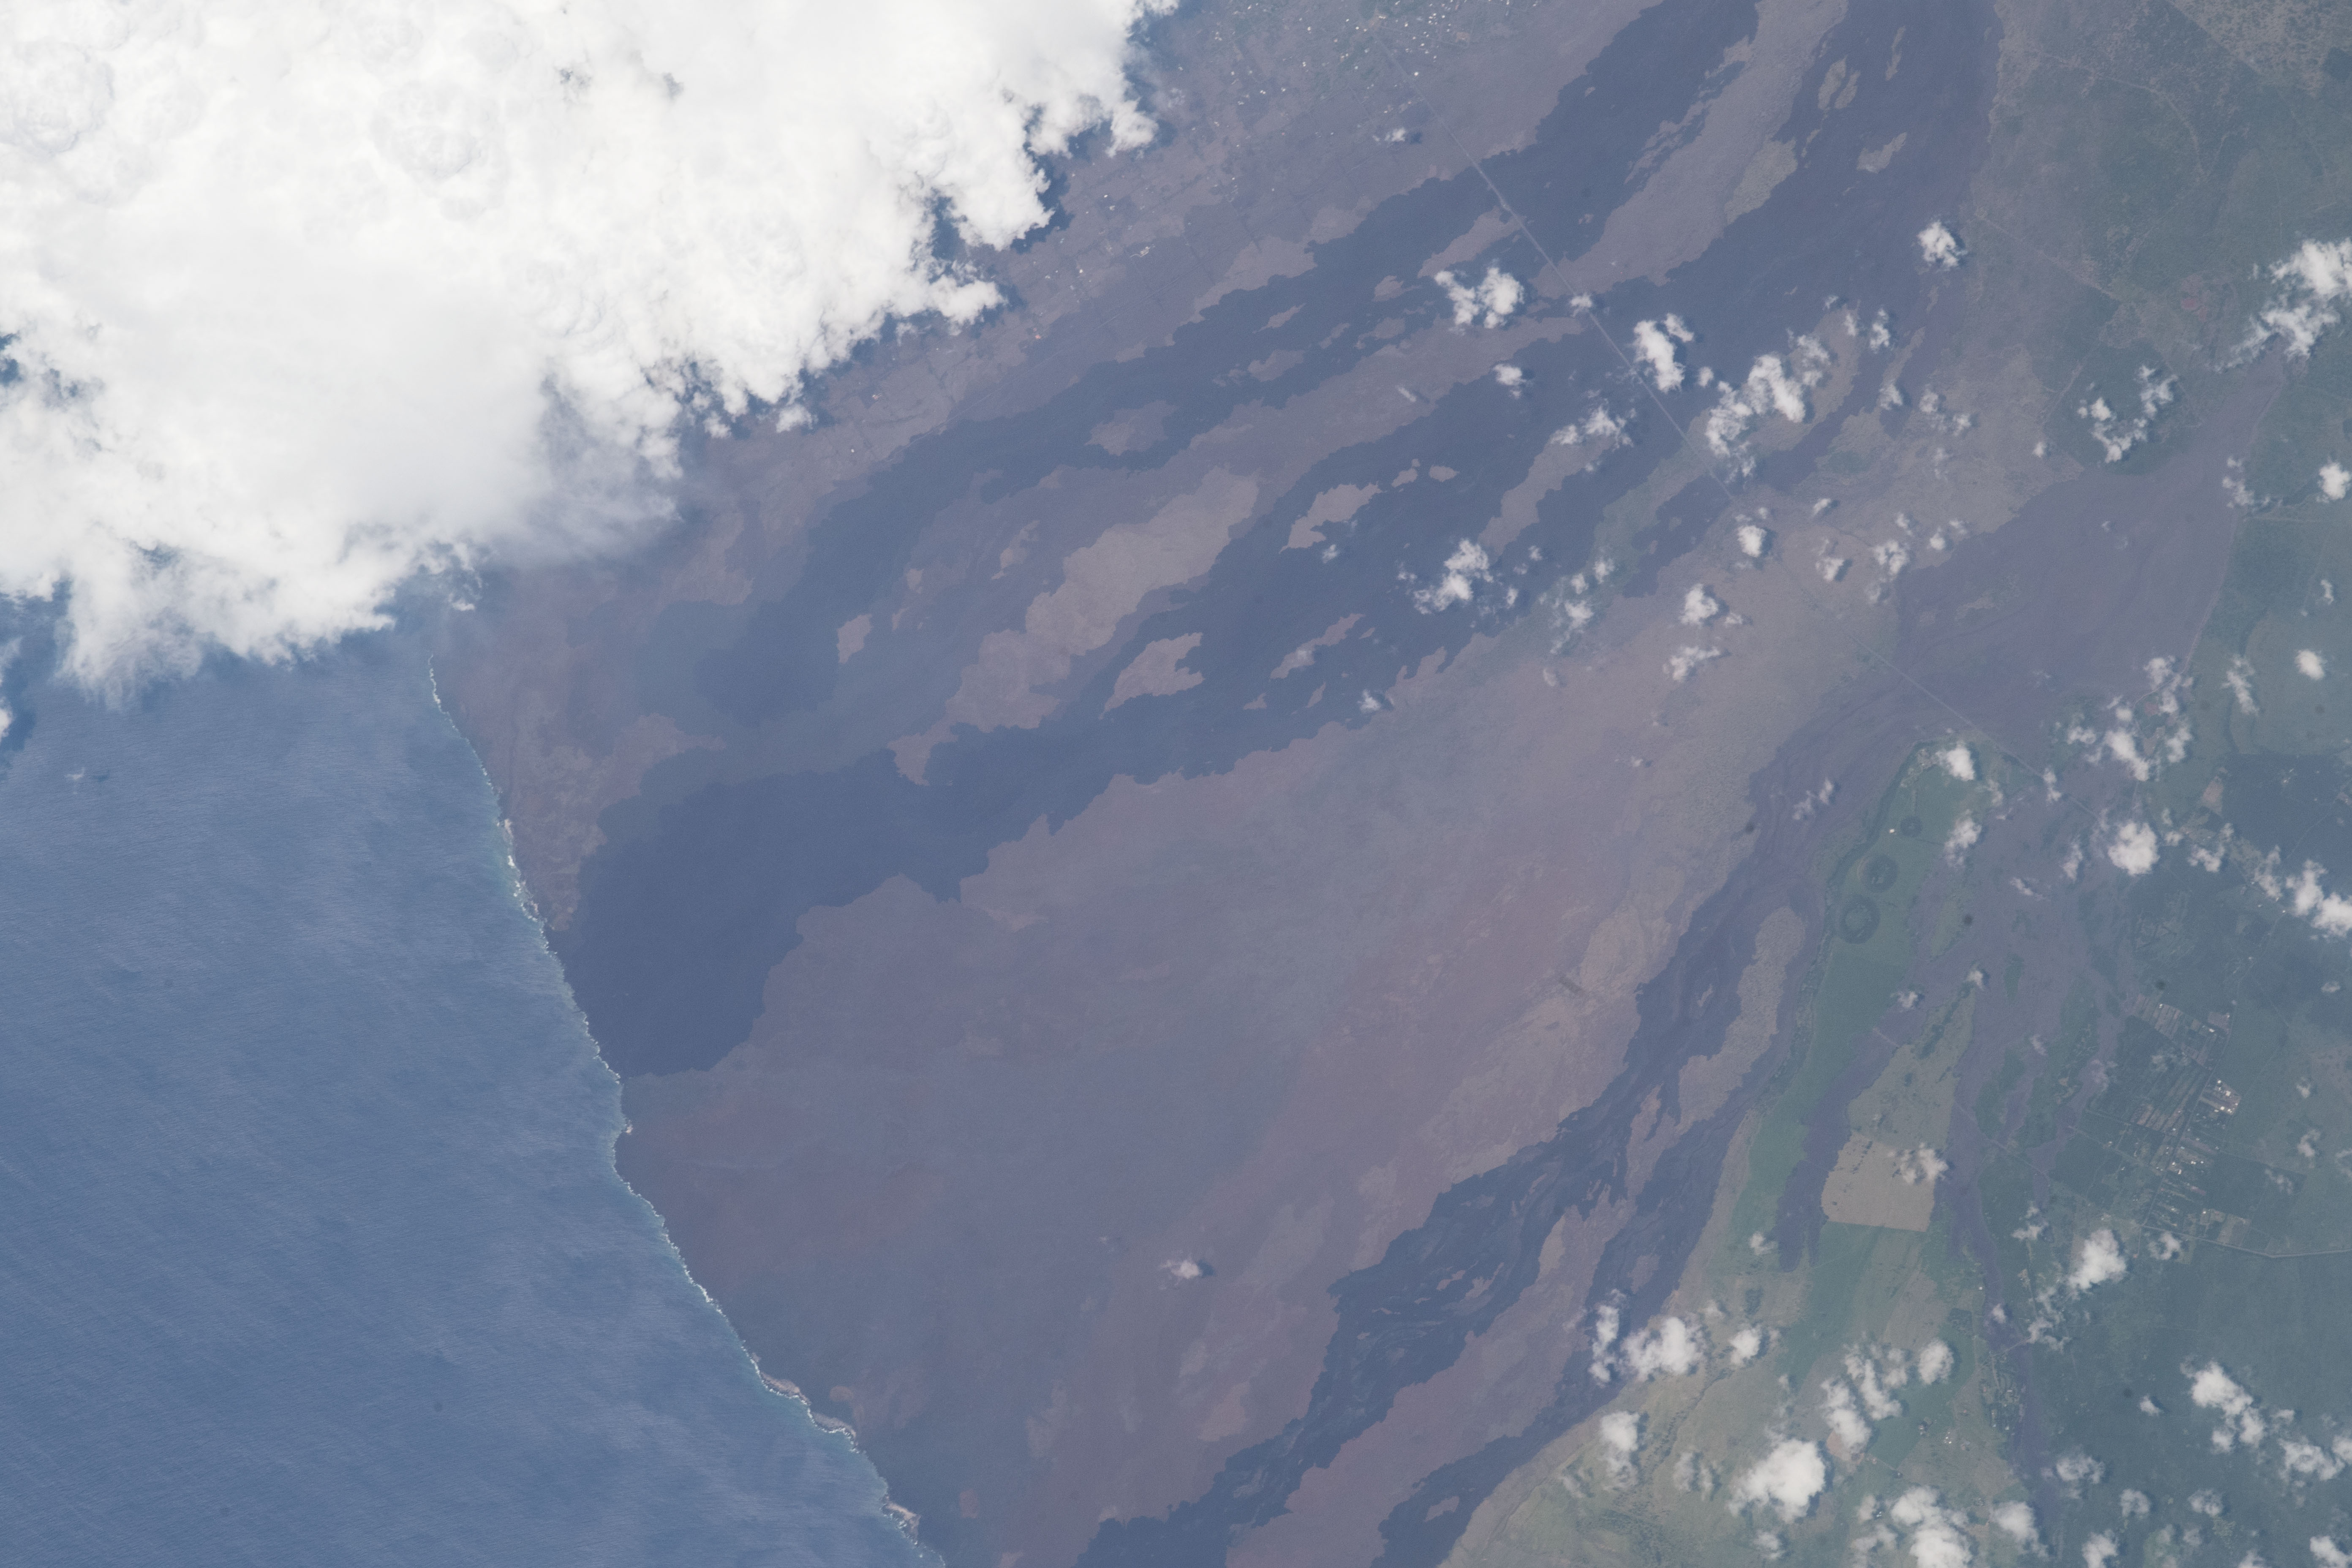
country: USA-HAWAII
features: HAWAII, OCEAN VIEW
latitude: 19.0
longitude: -155.7
